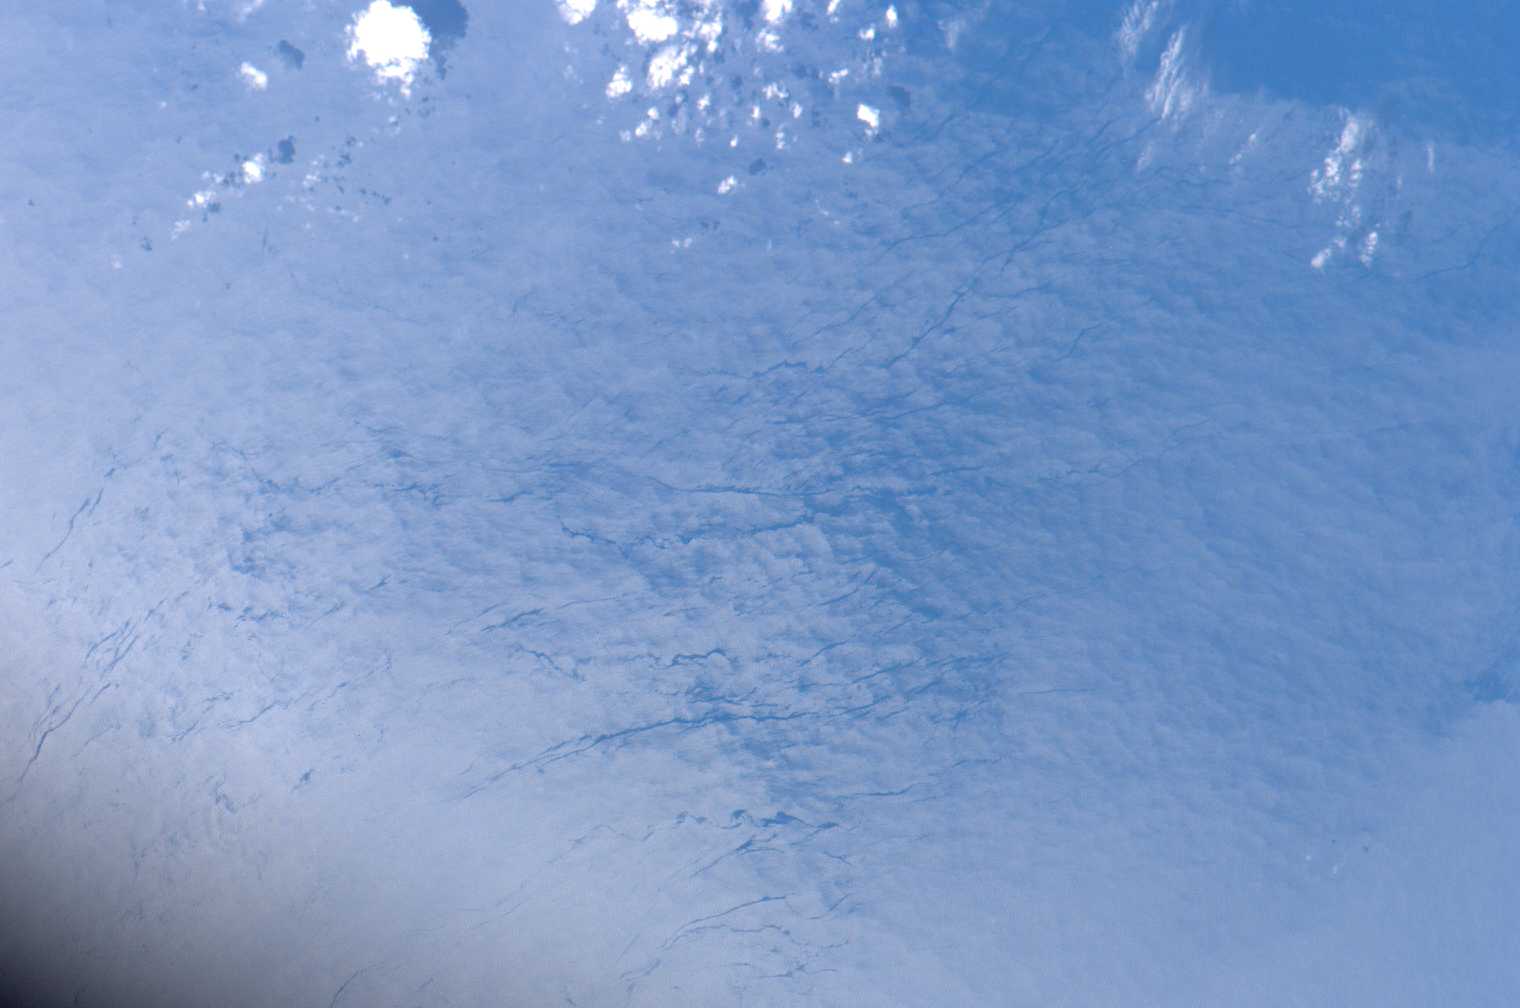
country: ATLANTIC OCEAN
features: INTERNAL WAVES, CLOUDS
